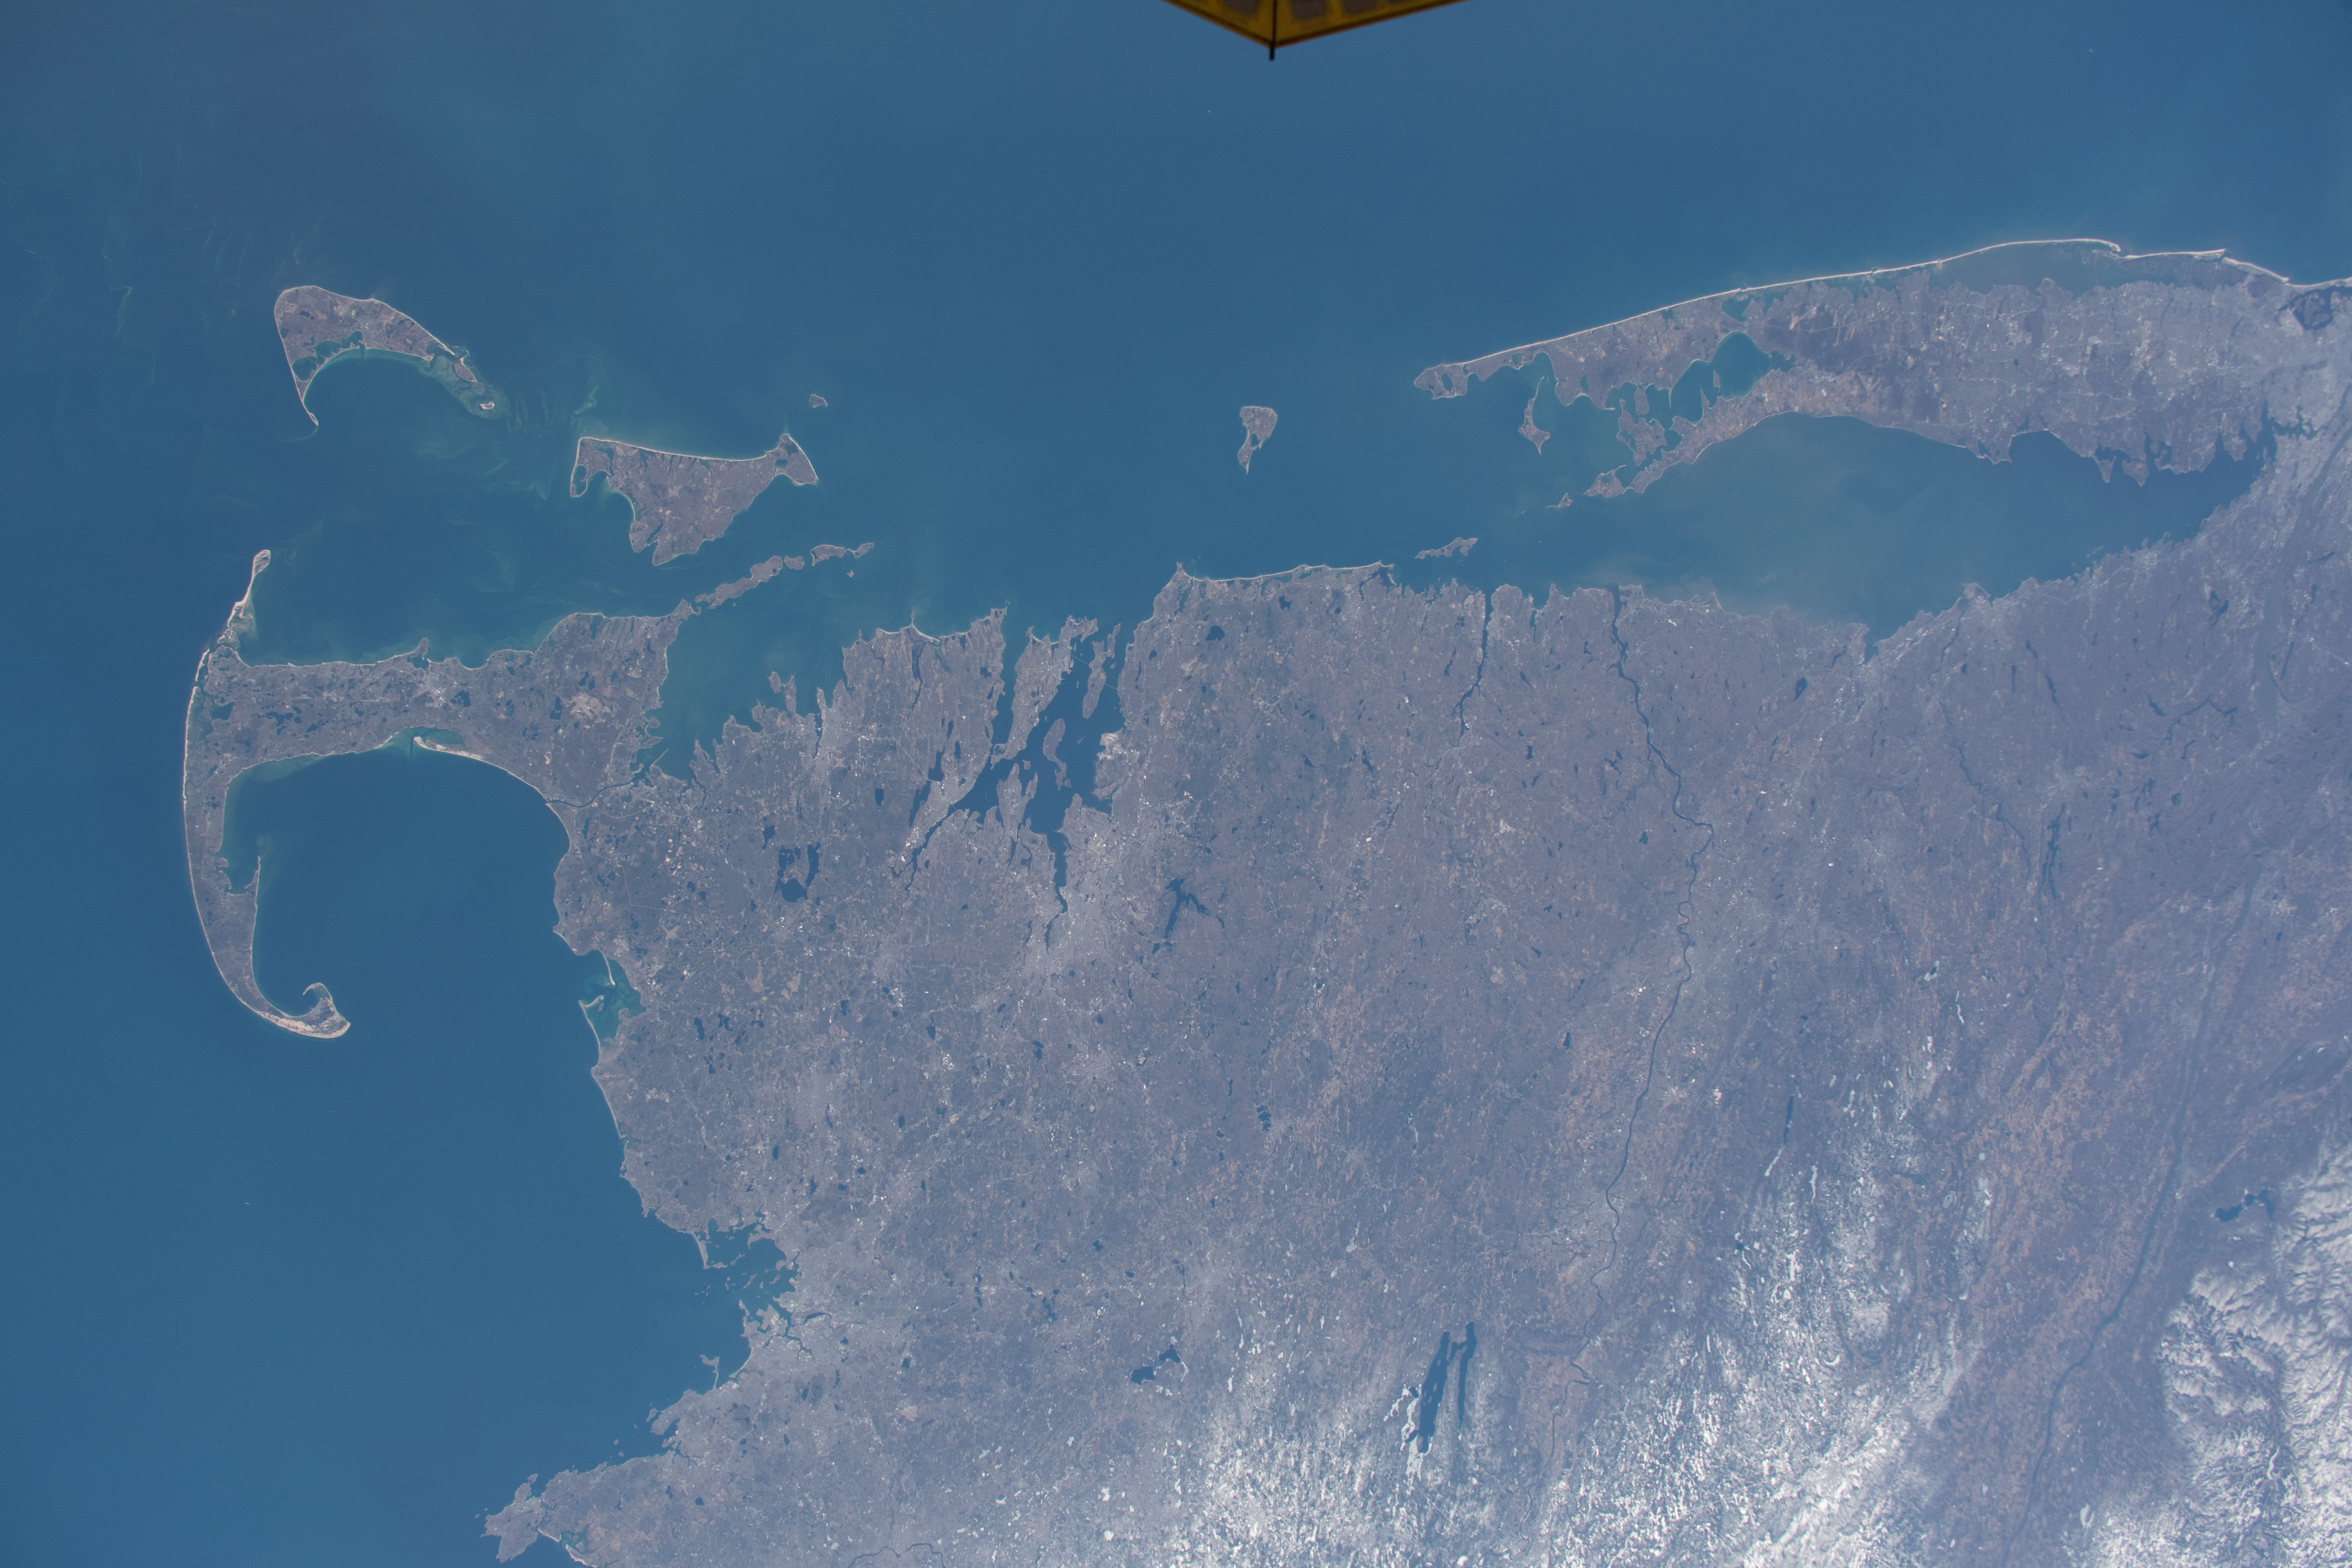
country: USA-RHODE ISLAND
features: INTERNATIONAL SPACE STATION, PROVIDENCE, BOSTON, NEWPORT, BUZZARDS BAY, ATLANTIC OCEAN, NANTUCKET, PLYMOUTH, CAPE COD BAY
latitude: 41.5
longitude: -71.5
